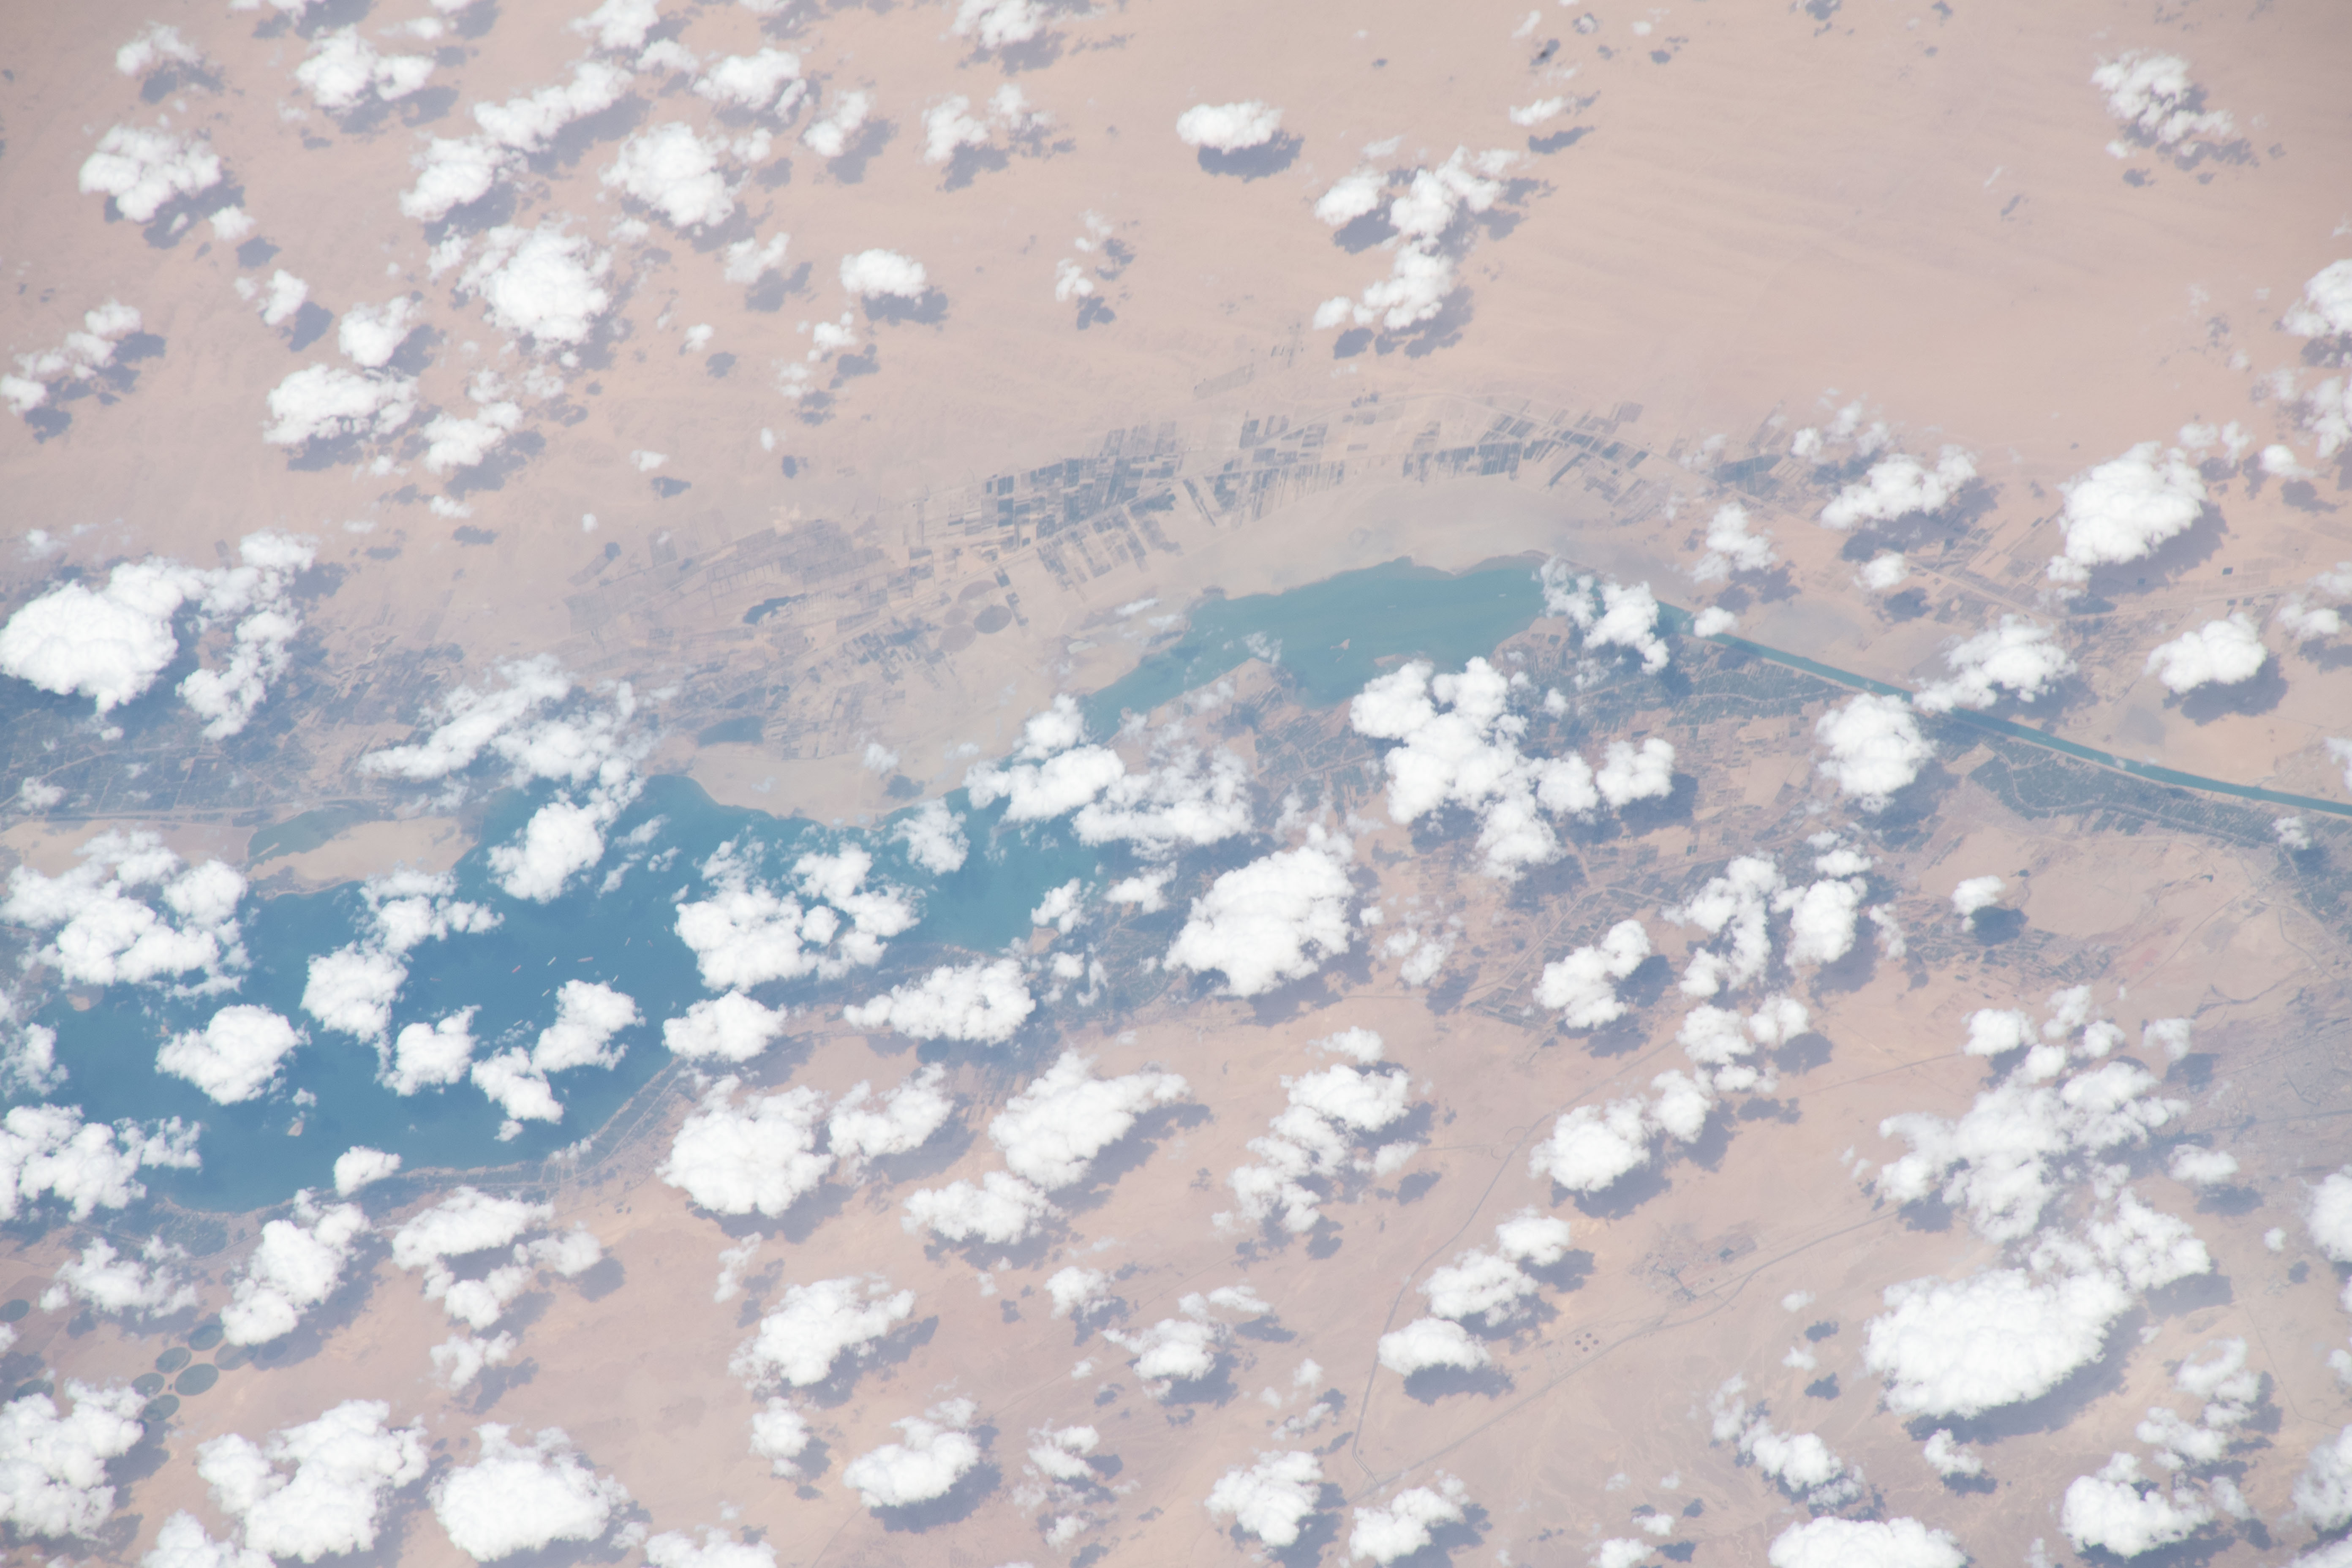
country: EGYPT
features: GREAT BITTER LAKE
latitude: 30.2
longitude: 32.4
